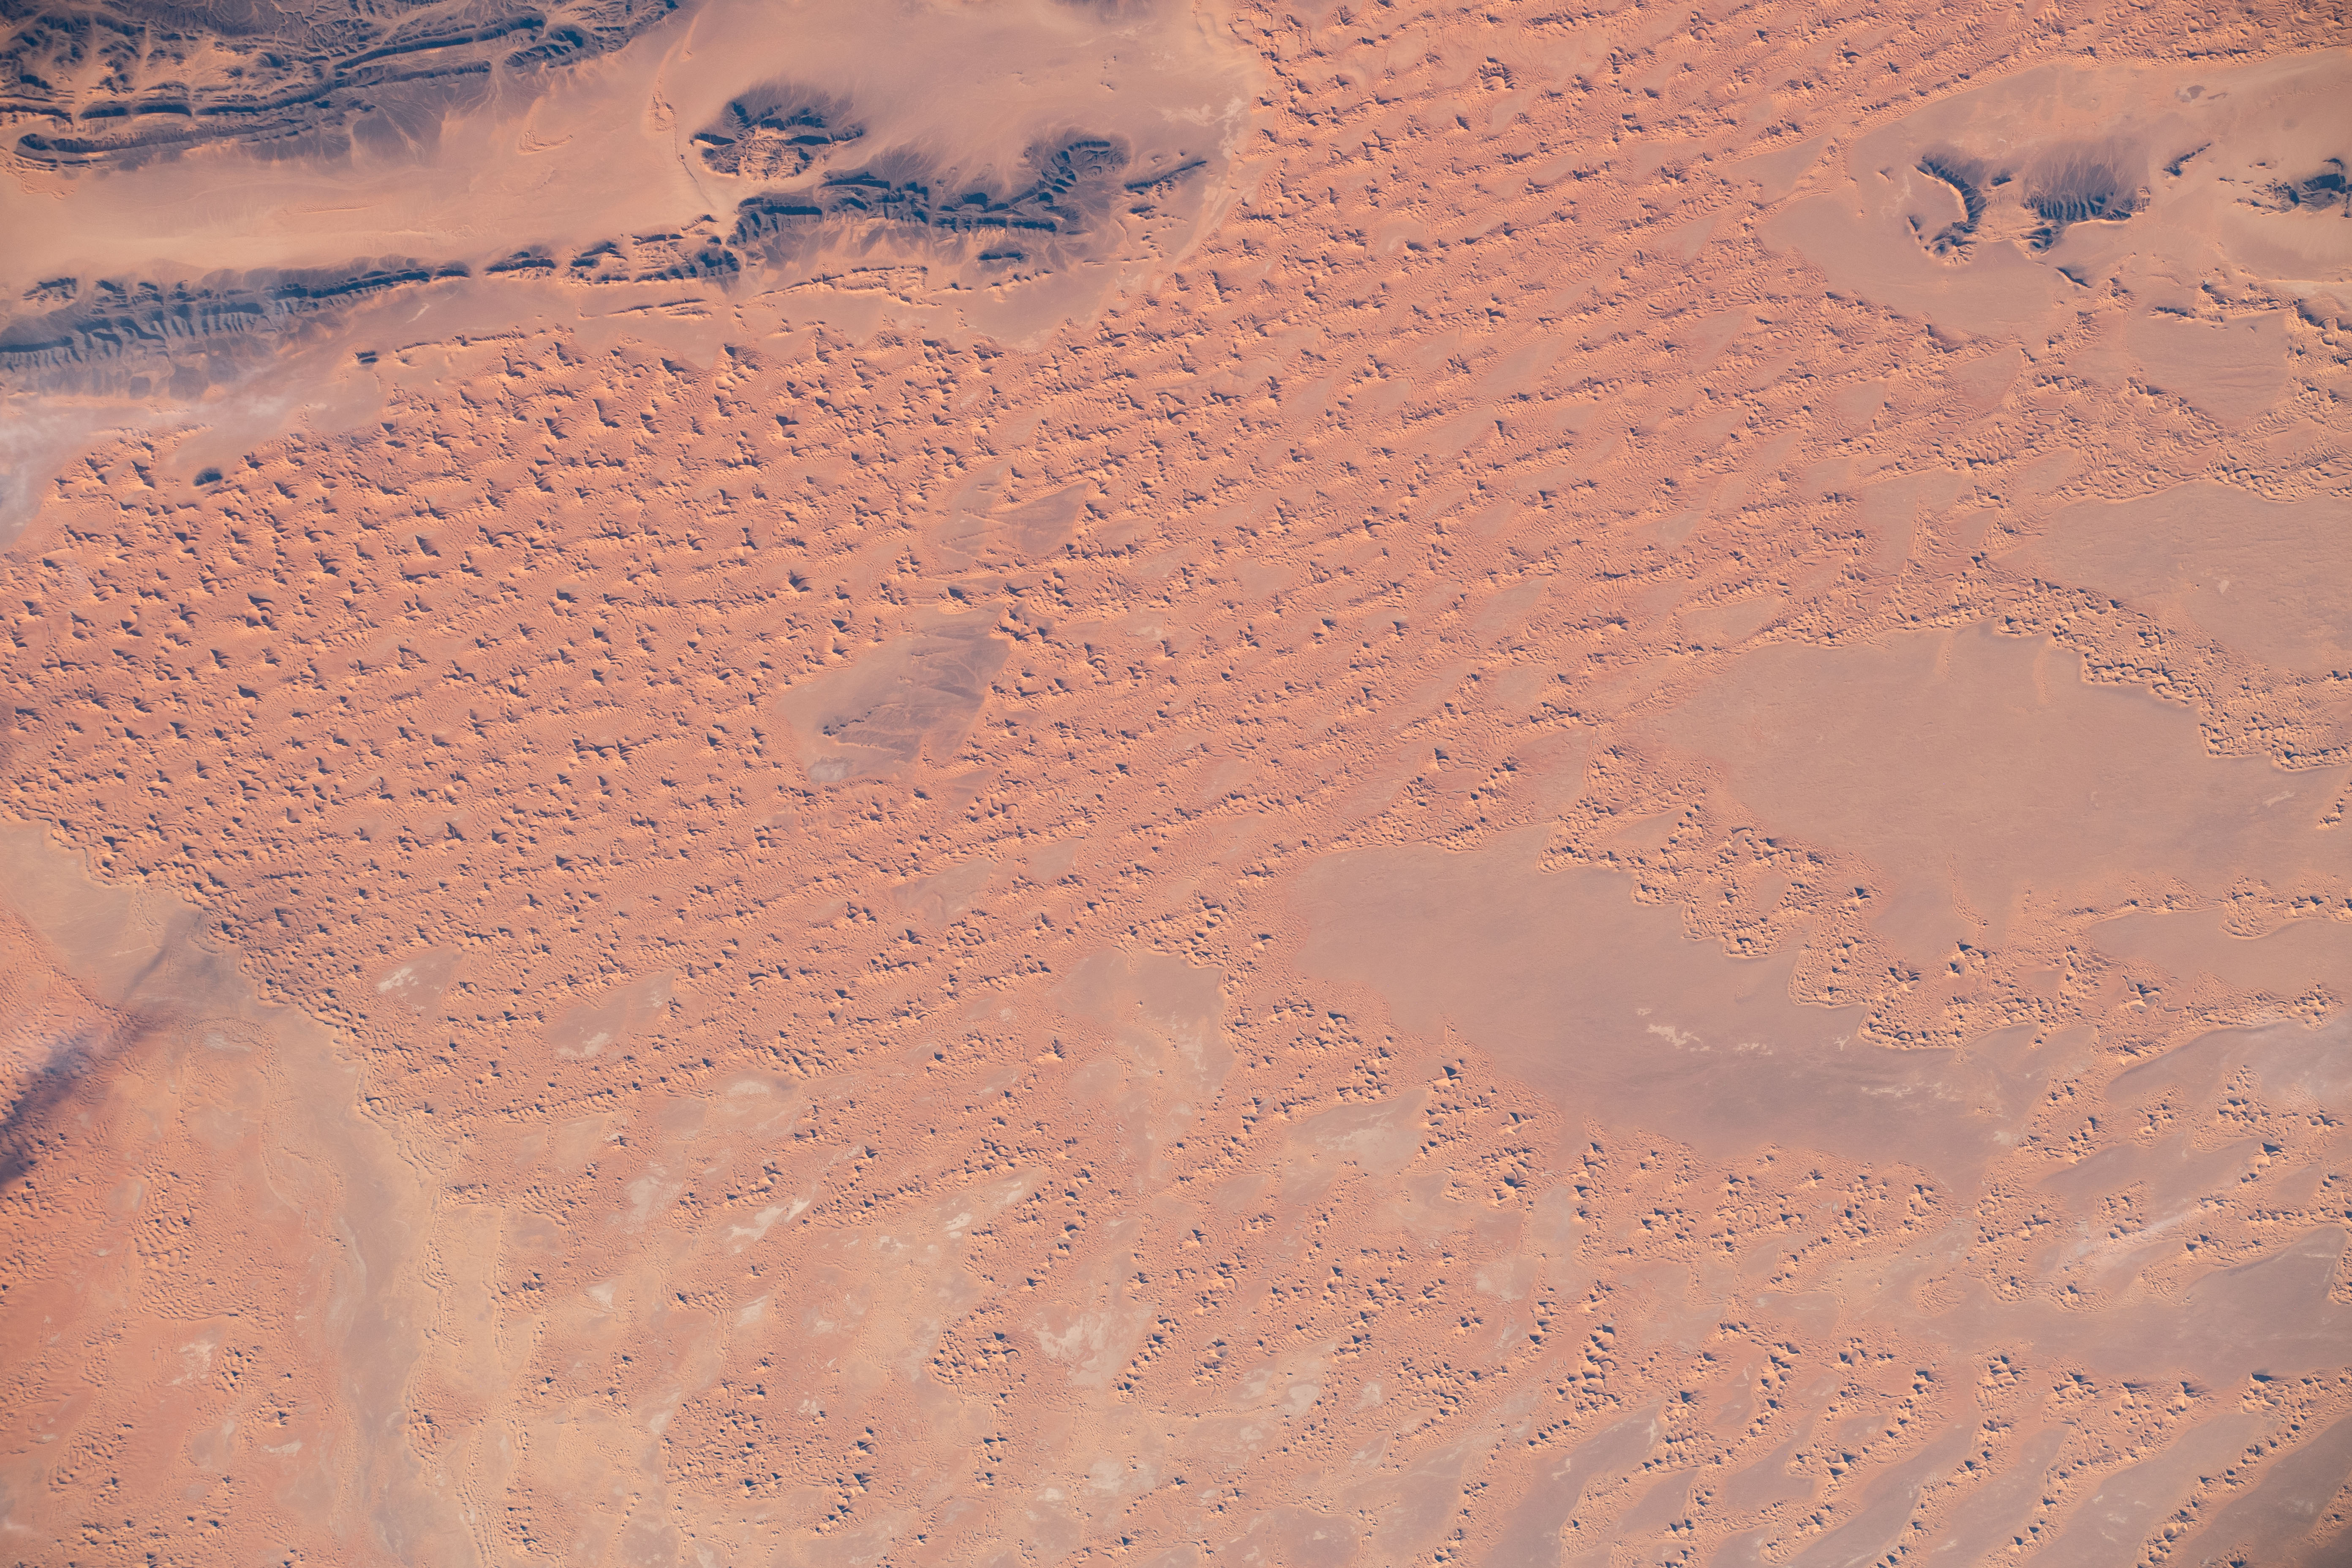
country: ALGERIA
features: HAMADA DU DRAA DESERT, ERG IGUIDI DESERT
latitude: 28.6
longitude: -3.3
